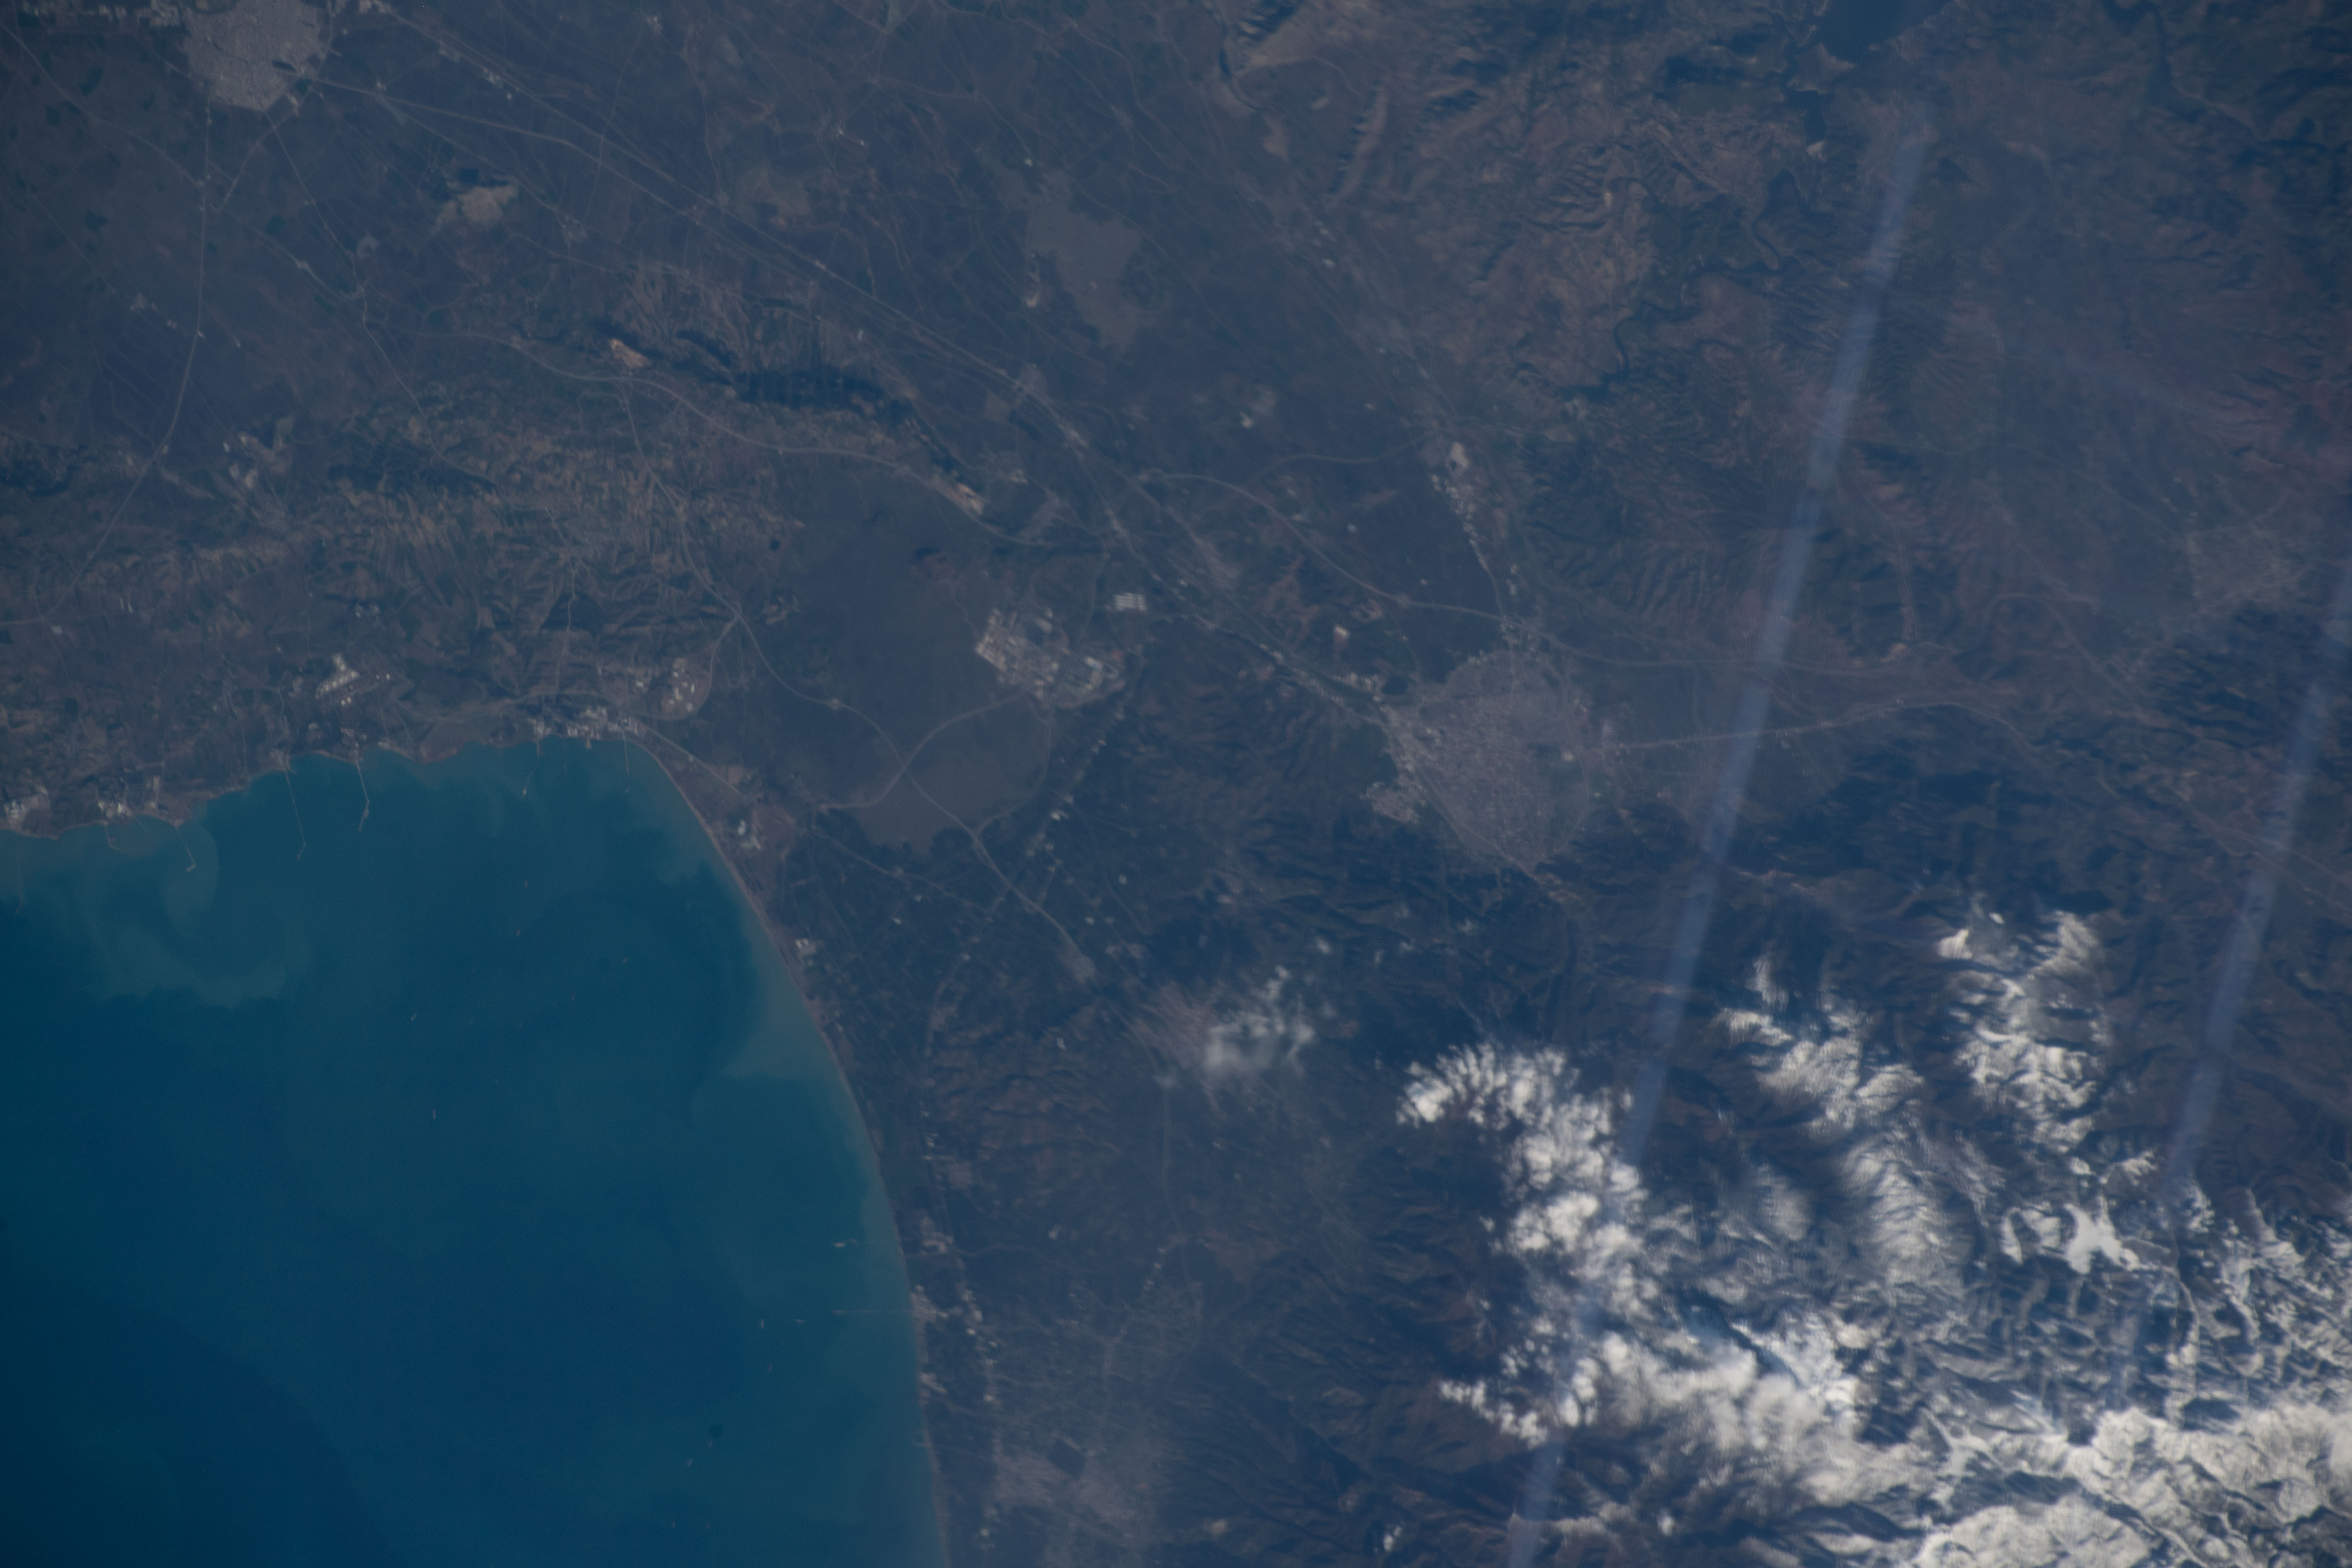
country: TURKEY
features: OSMANIYE, GULF OF ALEXANDRETTA, KARATEPE ASLANTAS MILI PARKI
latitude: 33.8
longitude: 33.6
